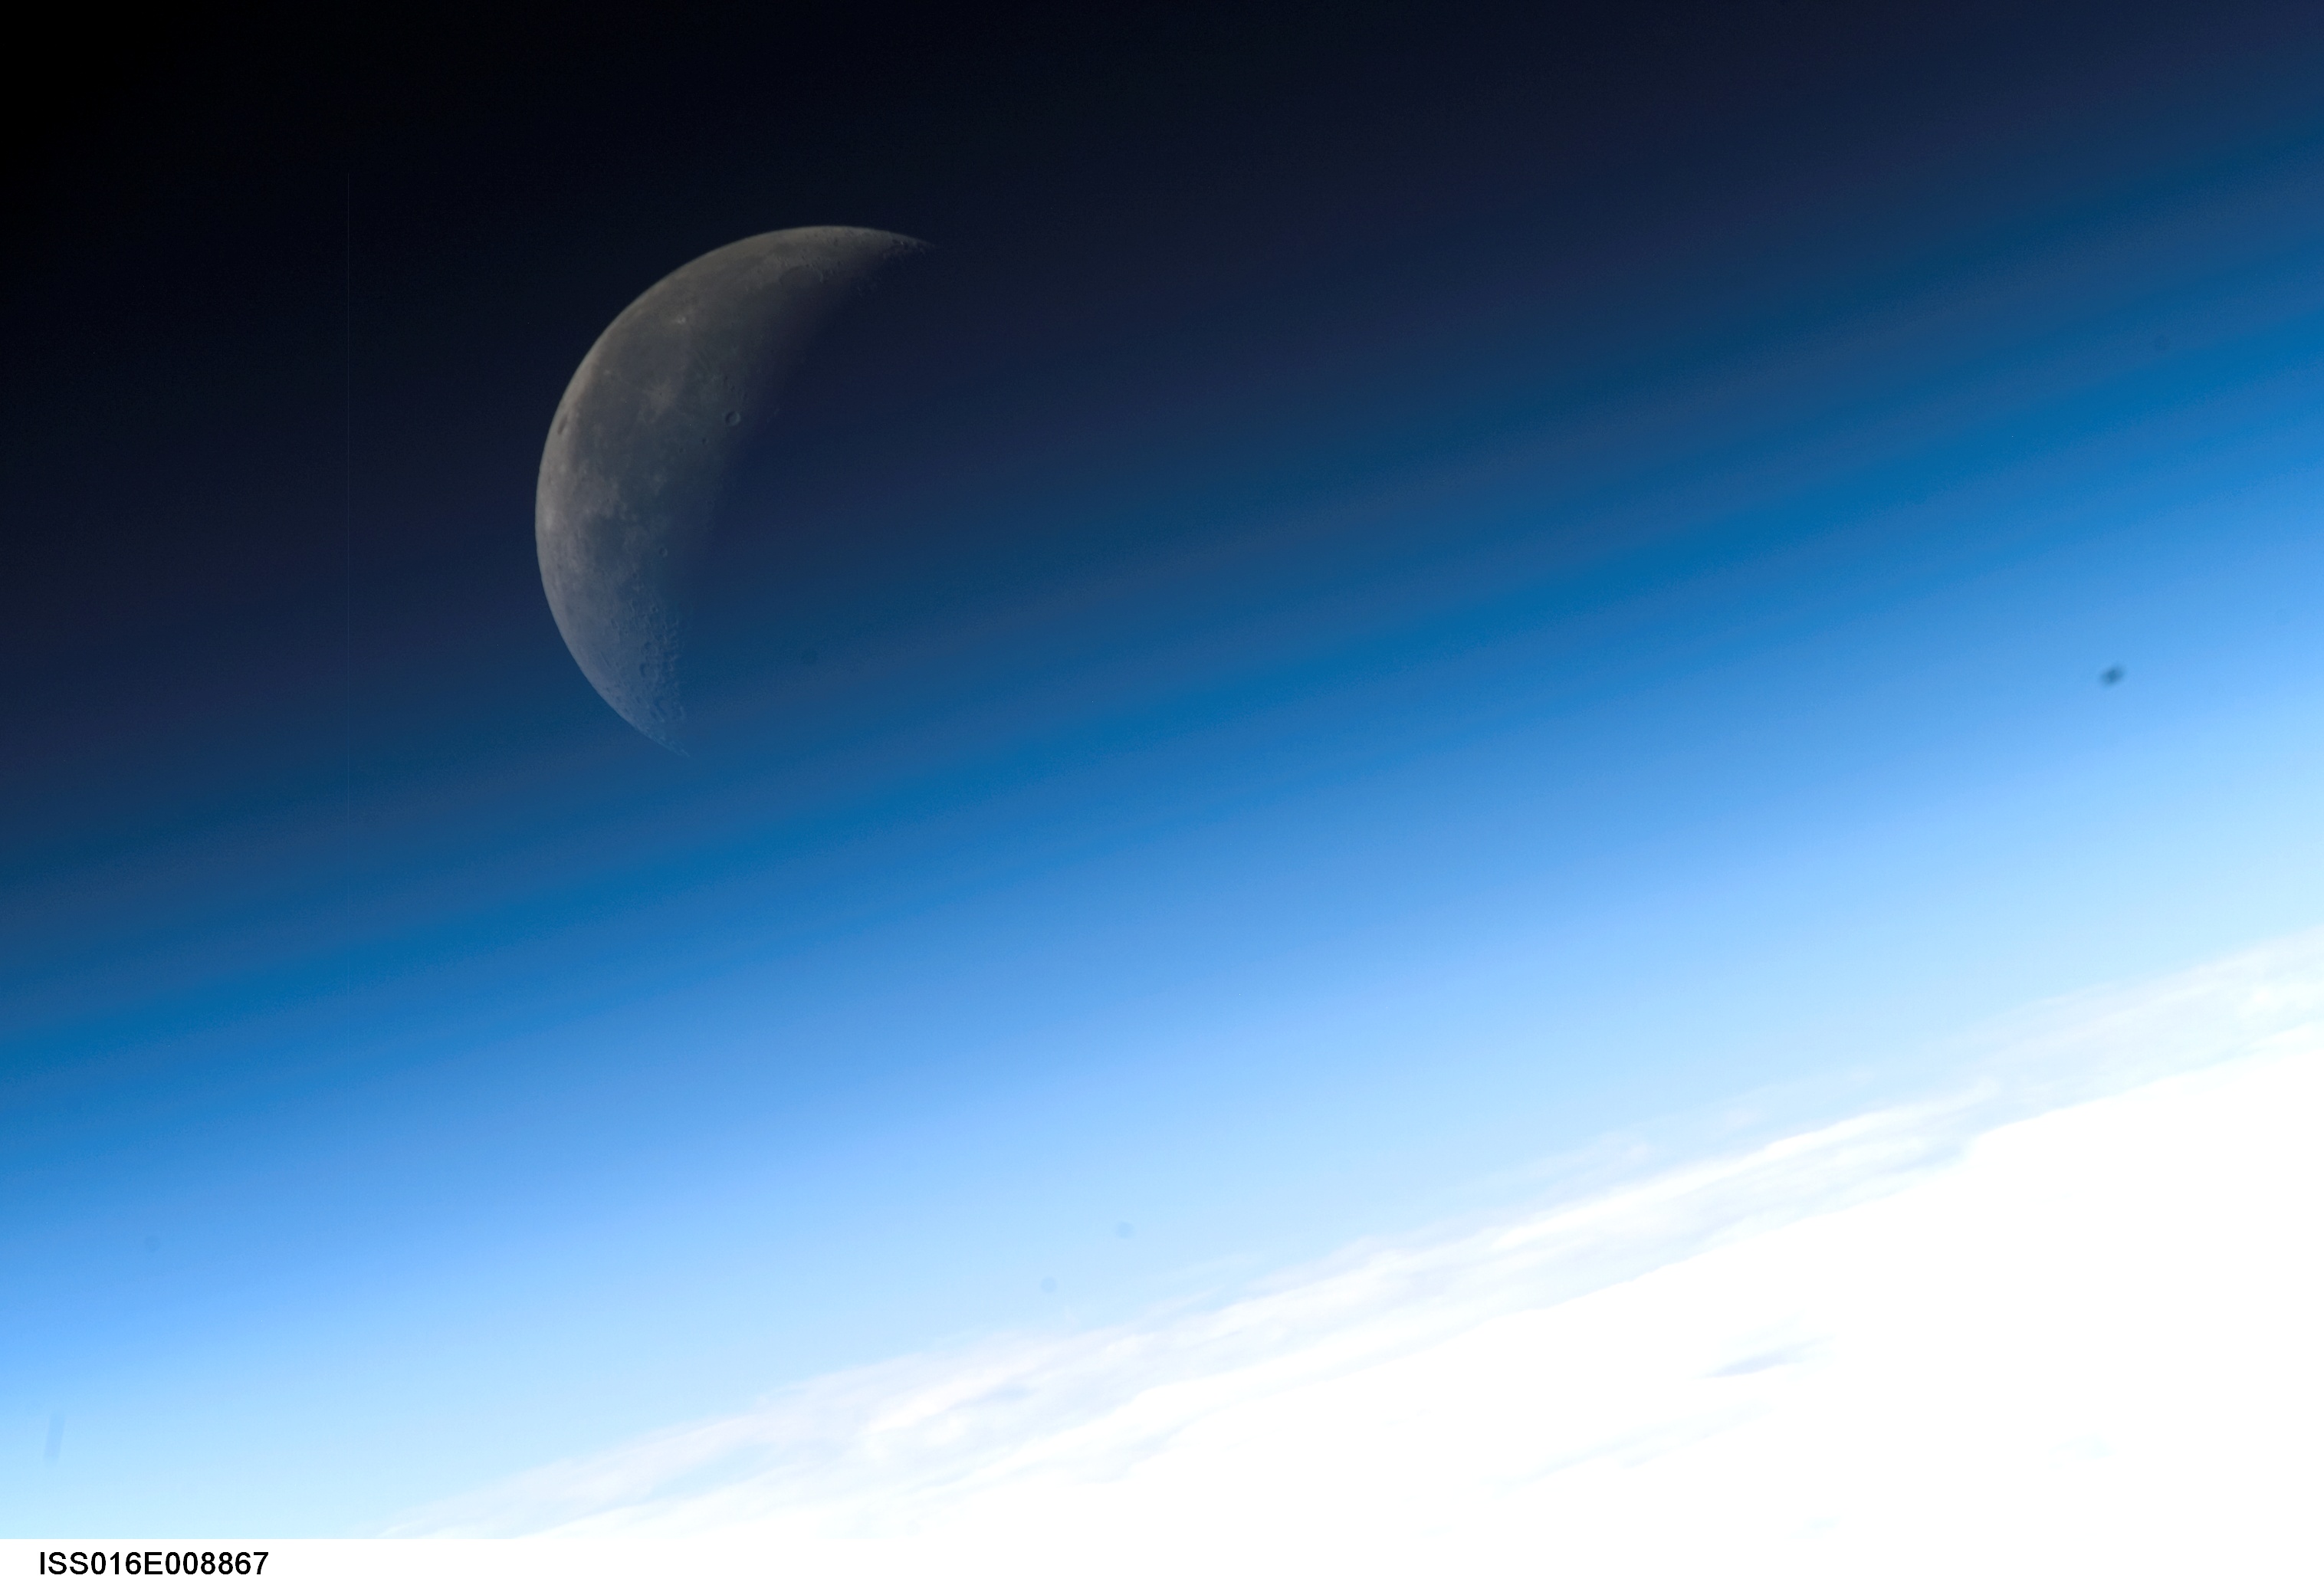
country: AFRICA
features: PAN-WANING CRESENT MOONSET
